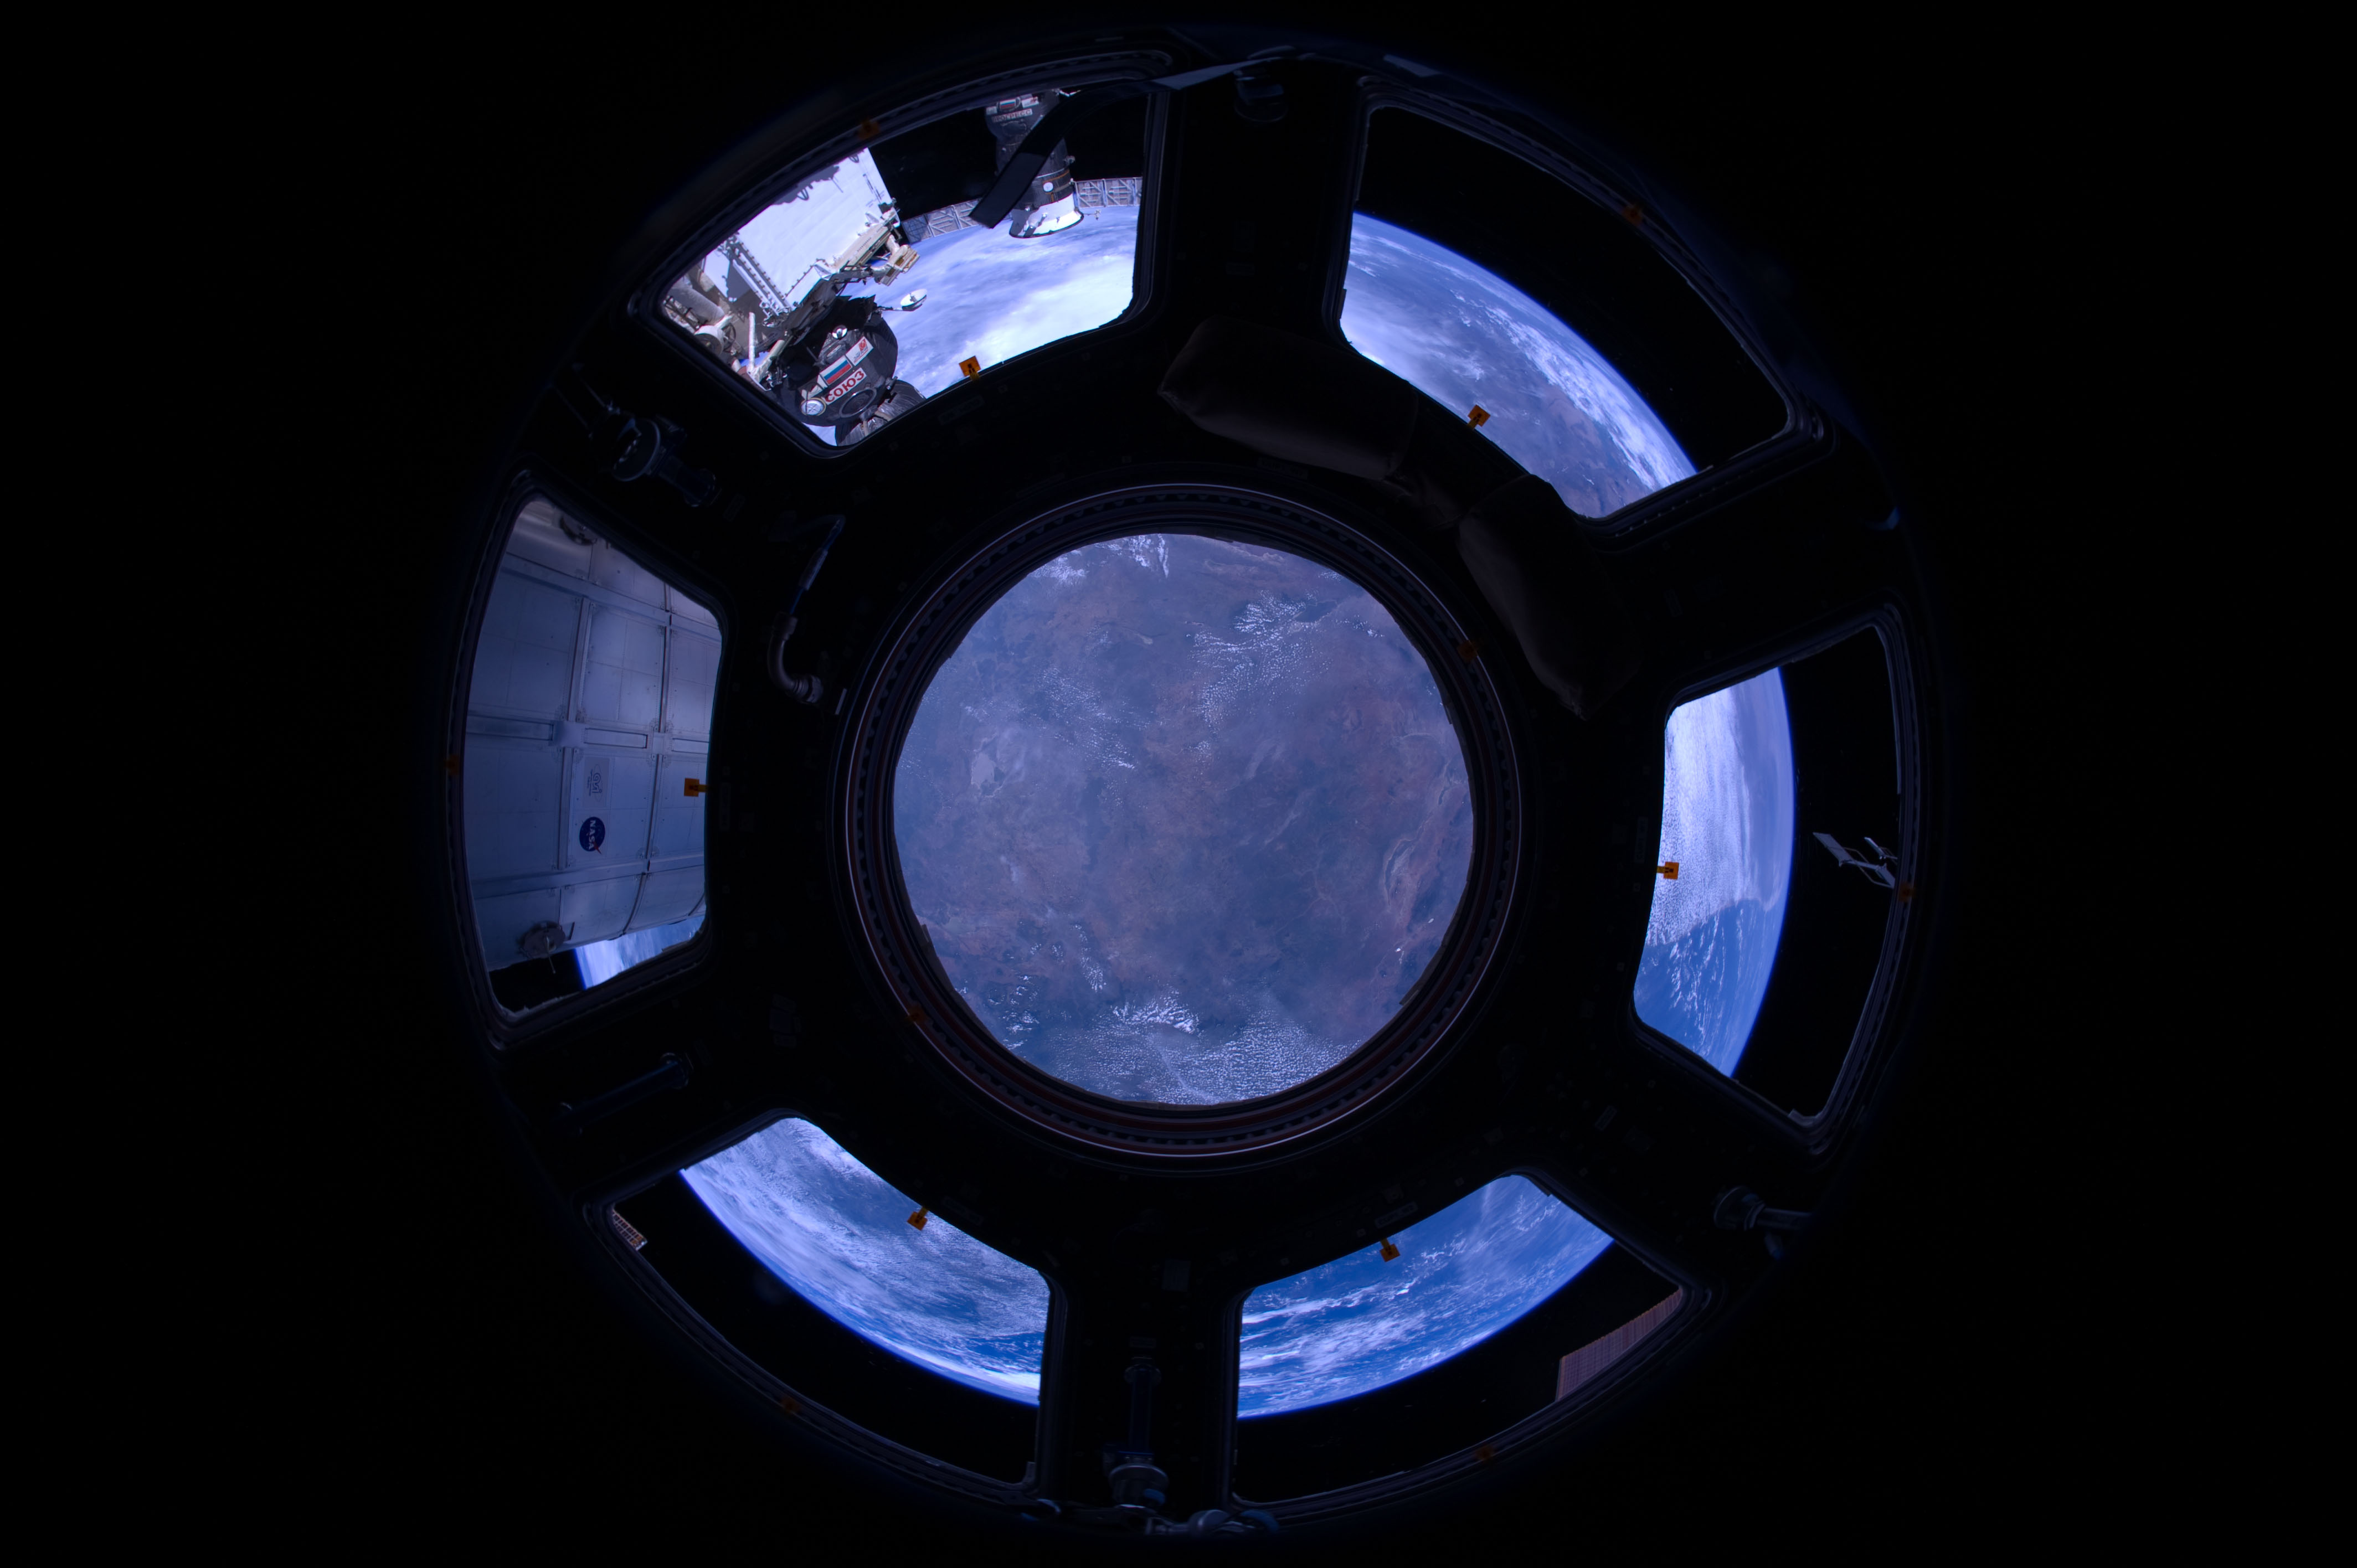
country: TANZANIA
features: L. SULUNGA, MAHENGE SCARP, RUVU DRAIN.
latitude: -5.0
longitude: 36.5
